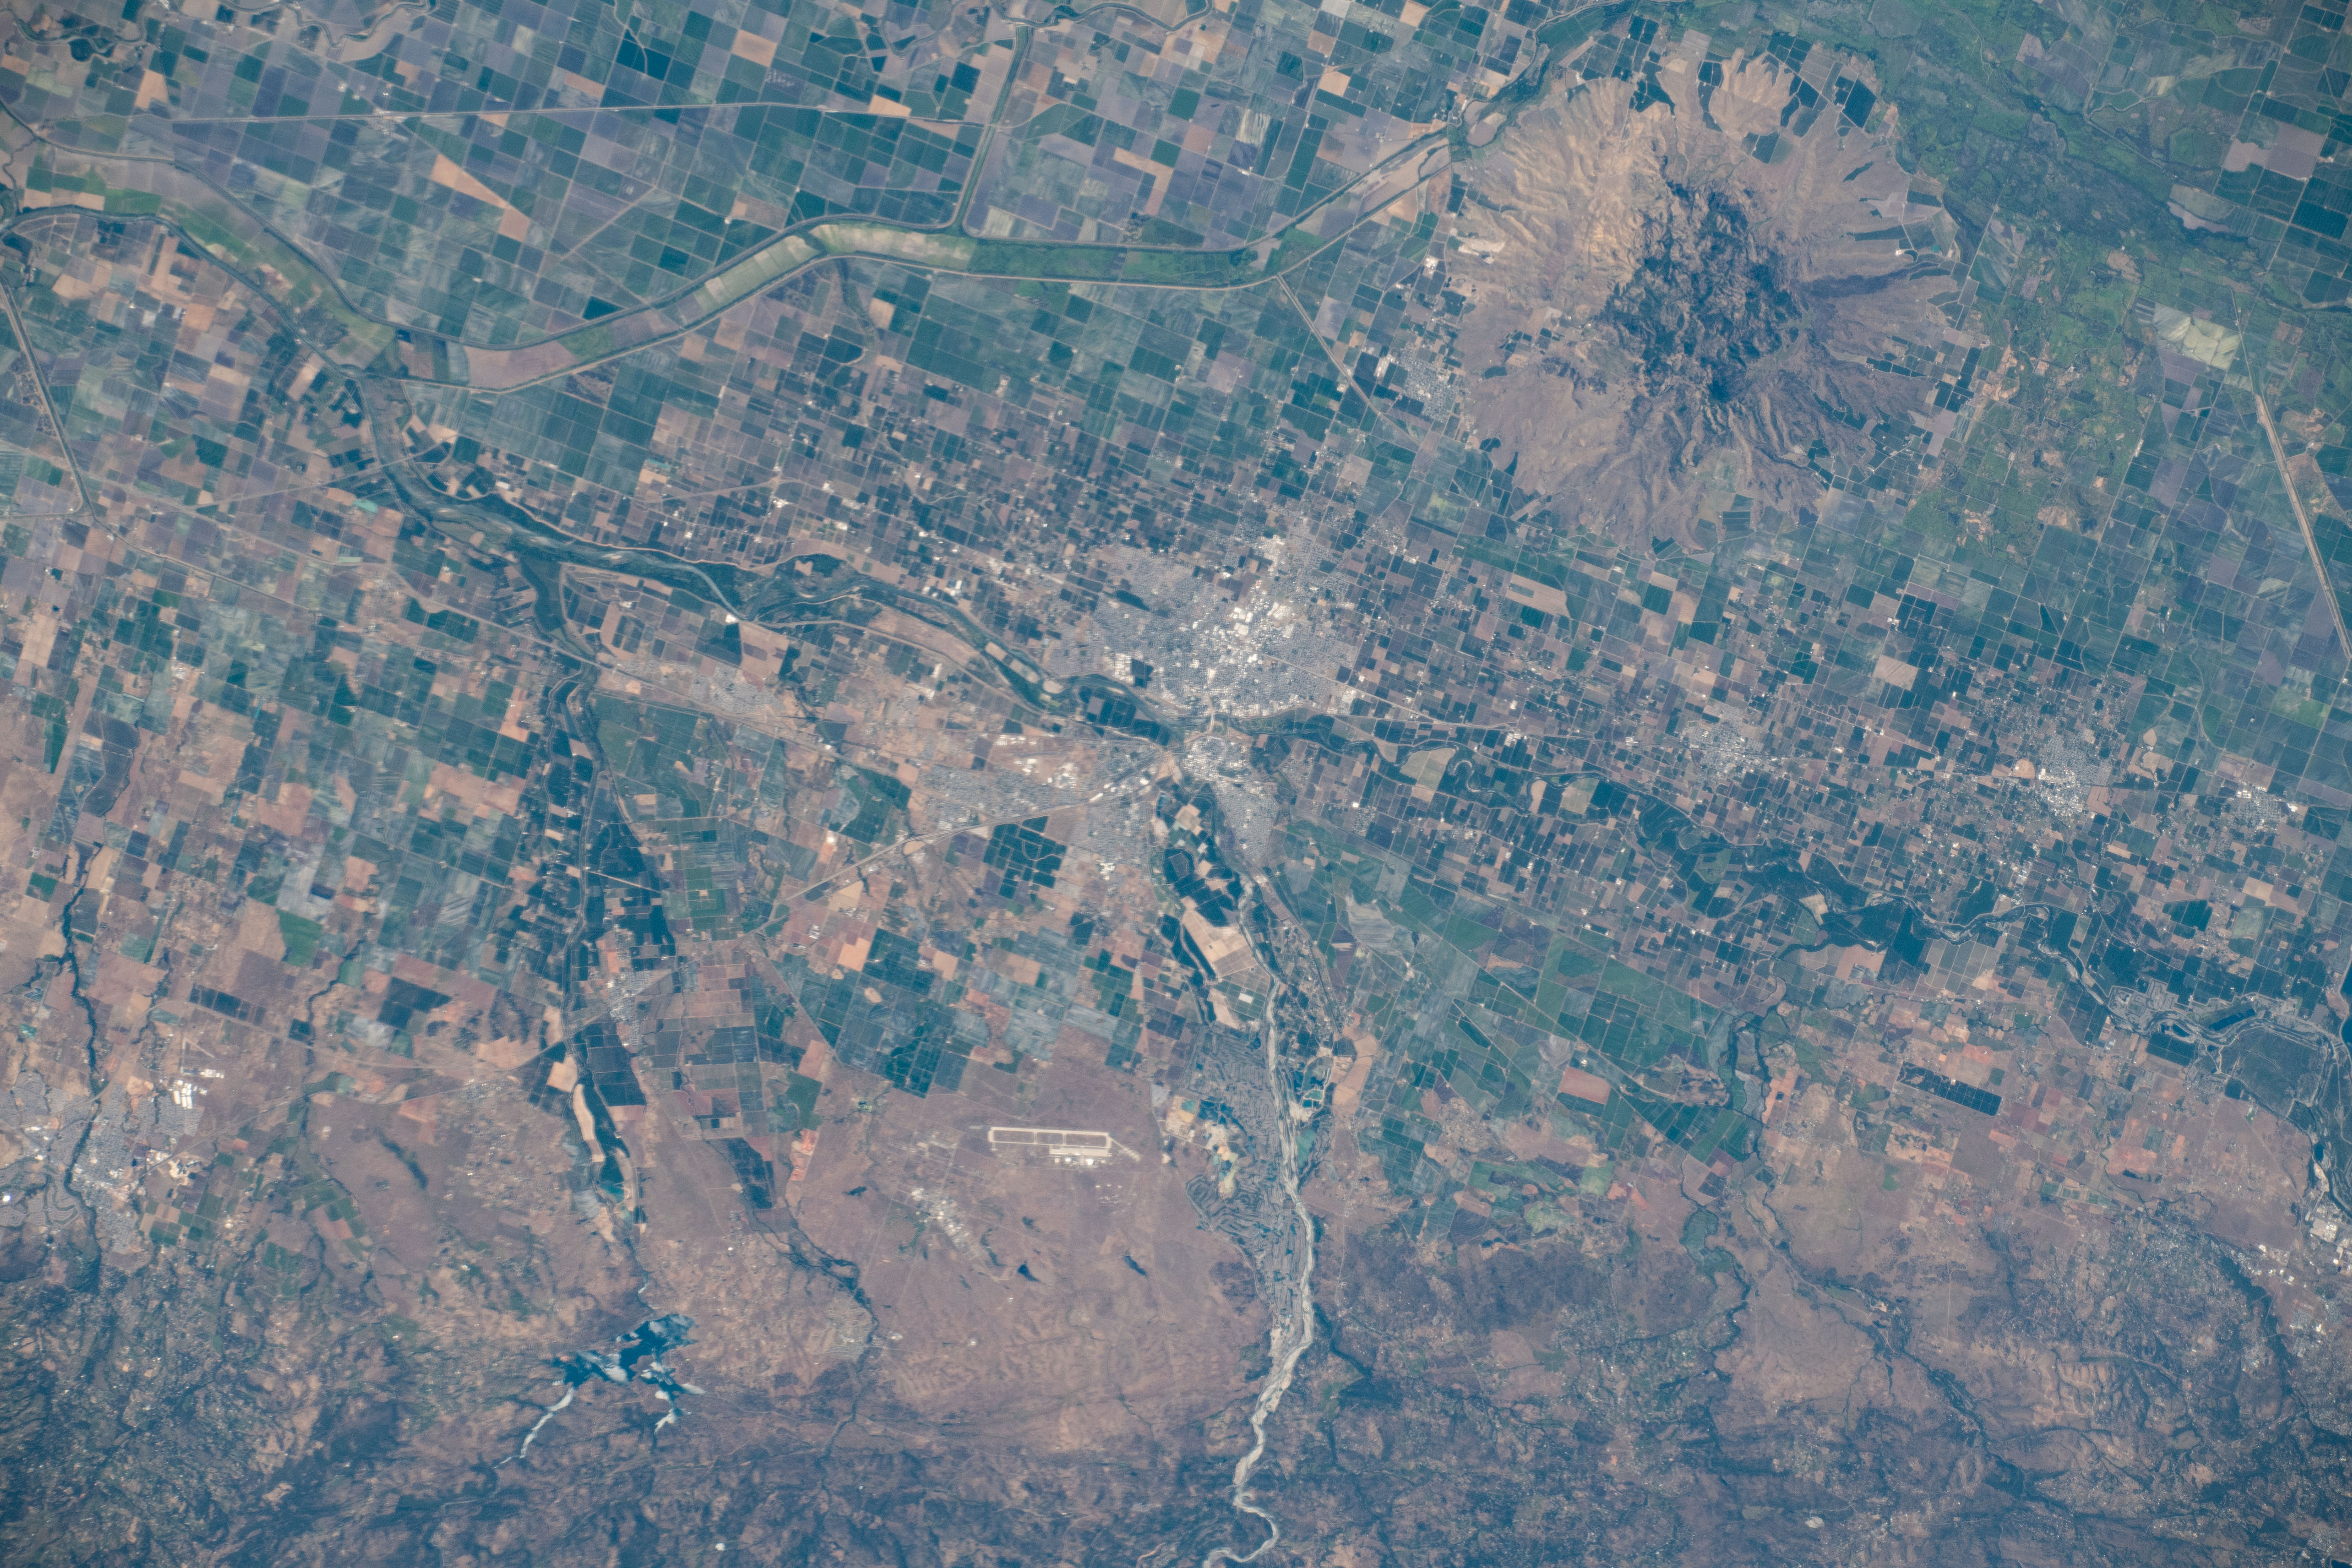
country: USA-CALIFORNIA
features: YUBA CITY, DEAN PLACE, SUTTER, FEATHER RIVER
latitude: 39.1
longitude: -121.6
